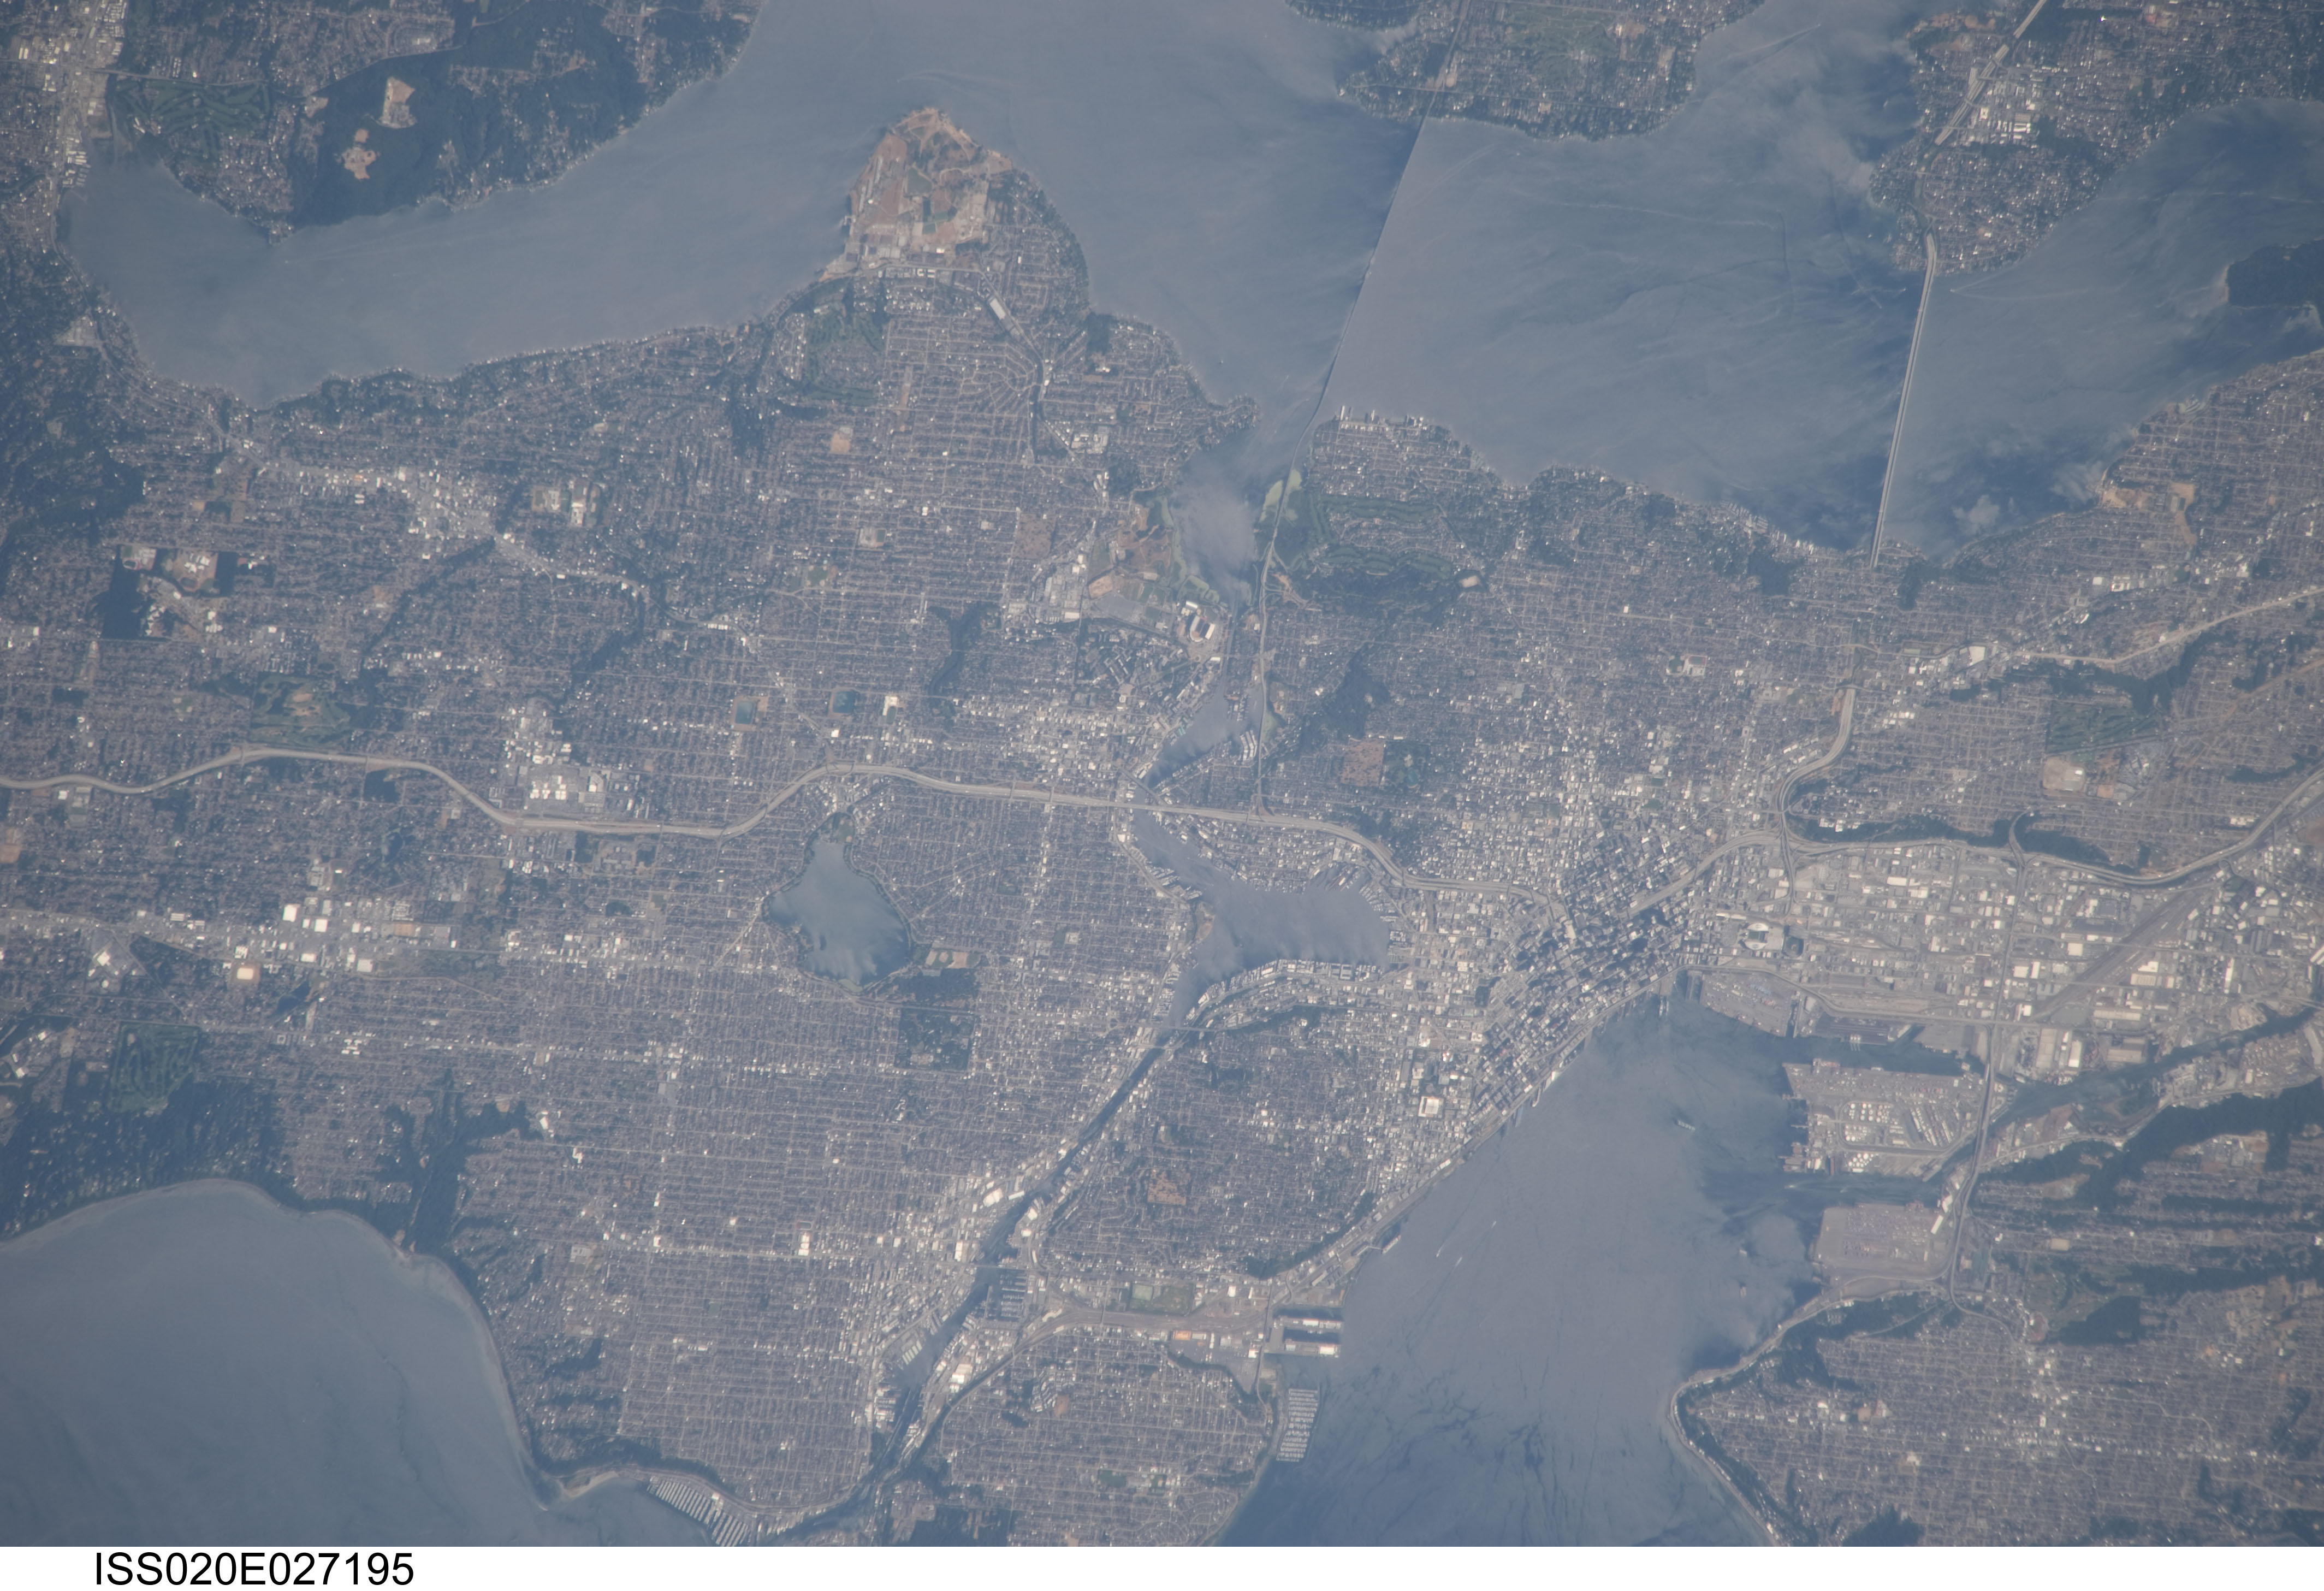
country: USA-WASHINGTON
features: SEATTLE, L. UNION, ELLIOT BAY
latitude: 47.7
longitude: -122.3
